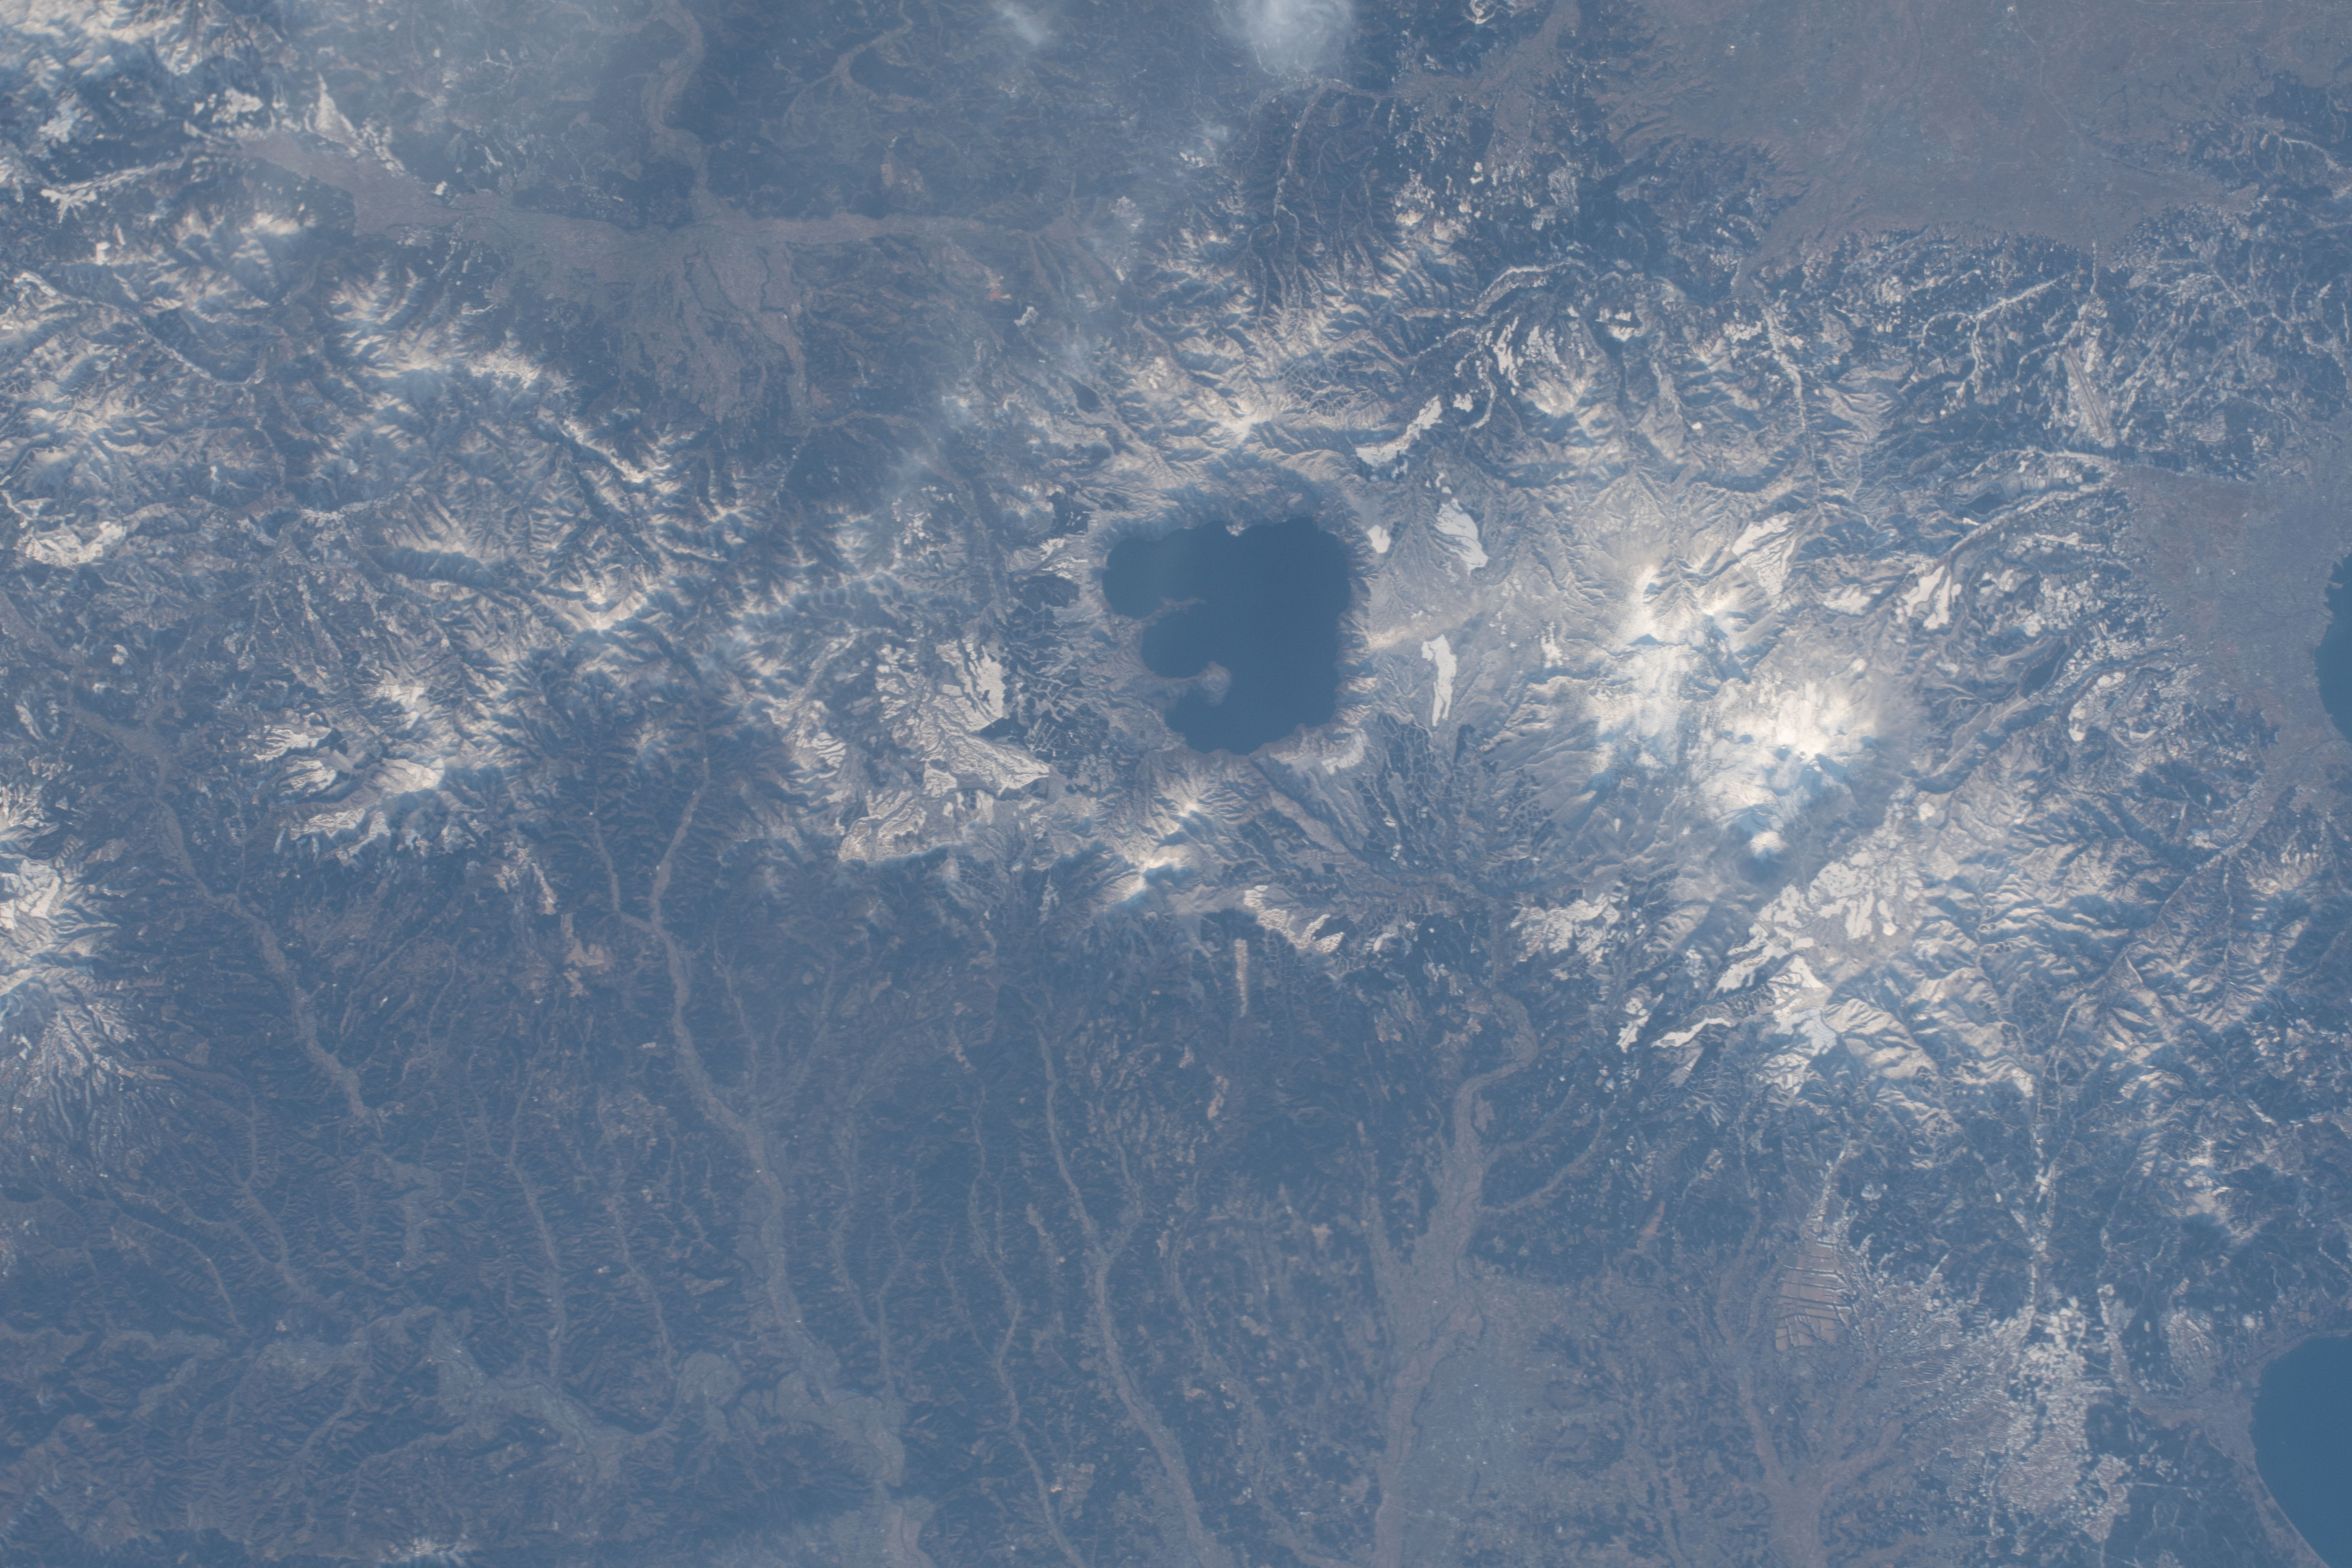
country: JAPAN
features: LAKE TOWADA, TOWADA-HACHIMANTAI NATIONAL PARK
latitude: 40.5
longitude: 140.9
